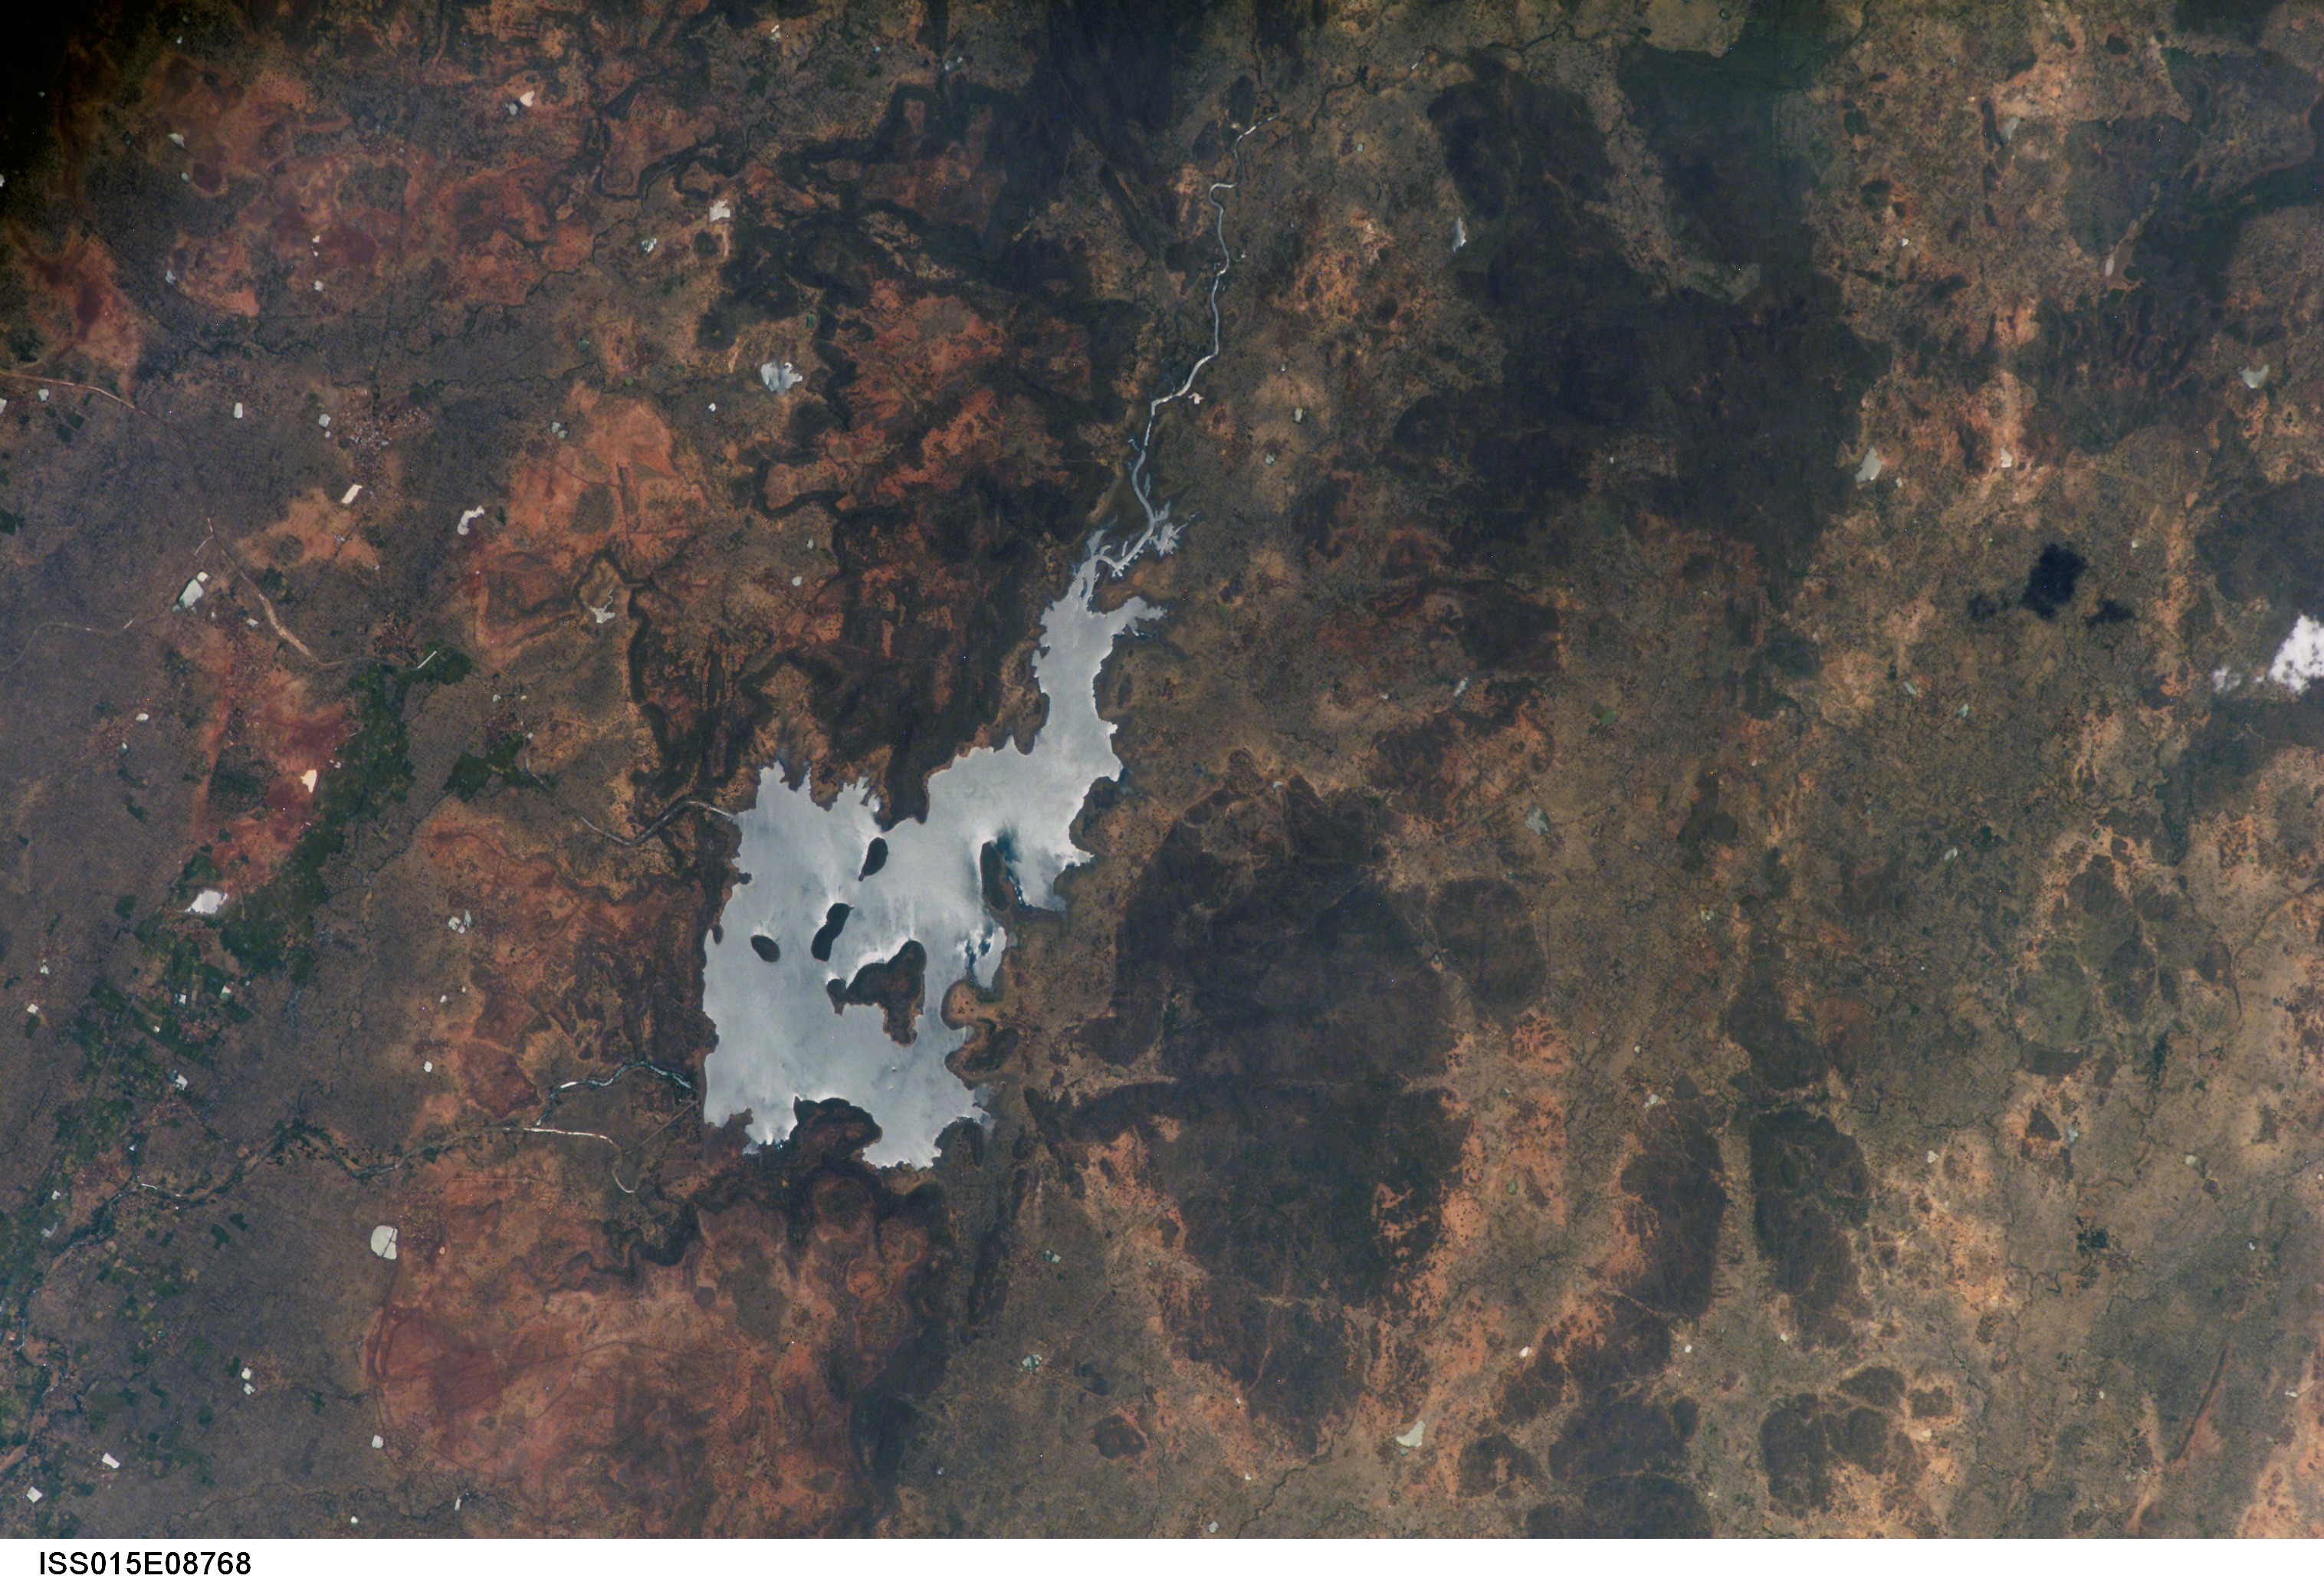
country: INDIA
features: RESERVOIR S. OF RAJ NANDGAON
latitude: 20.8
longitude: 80.9
